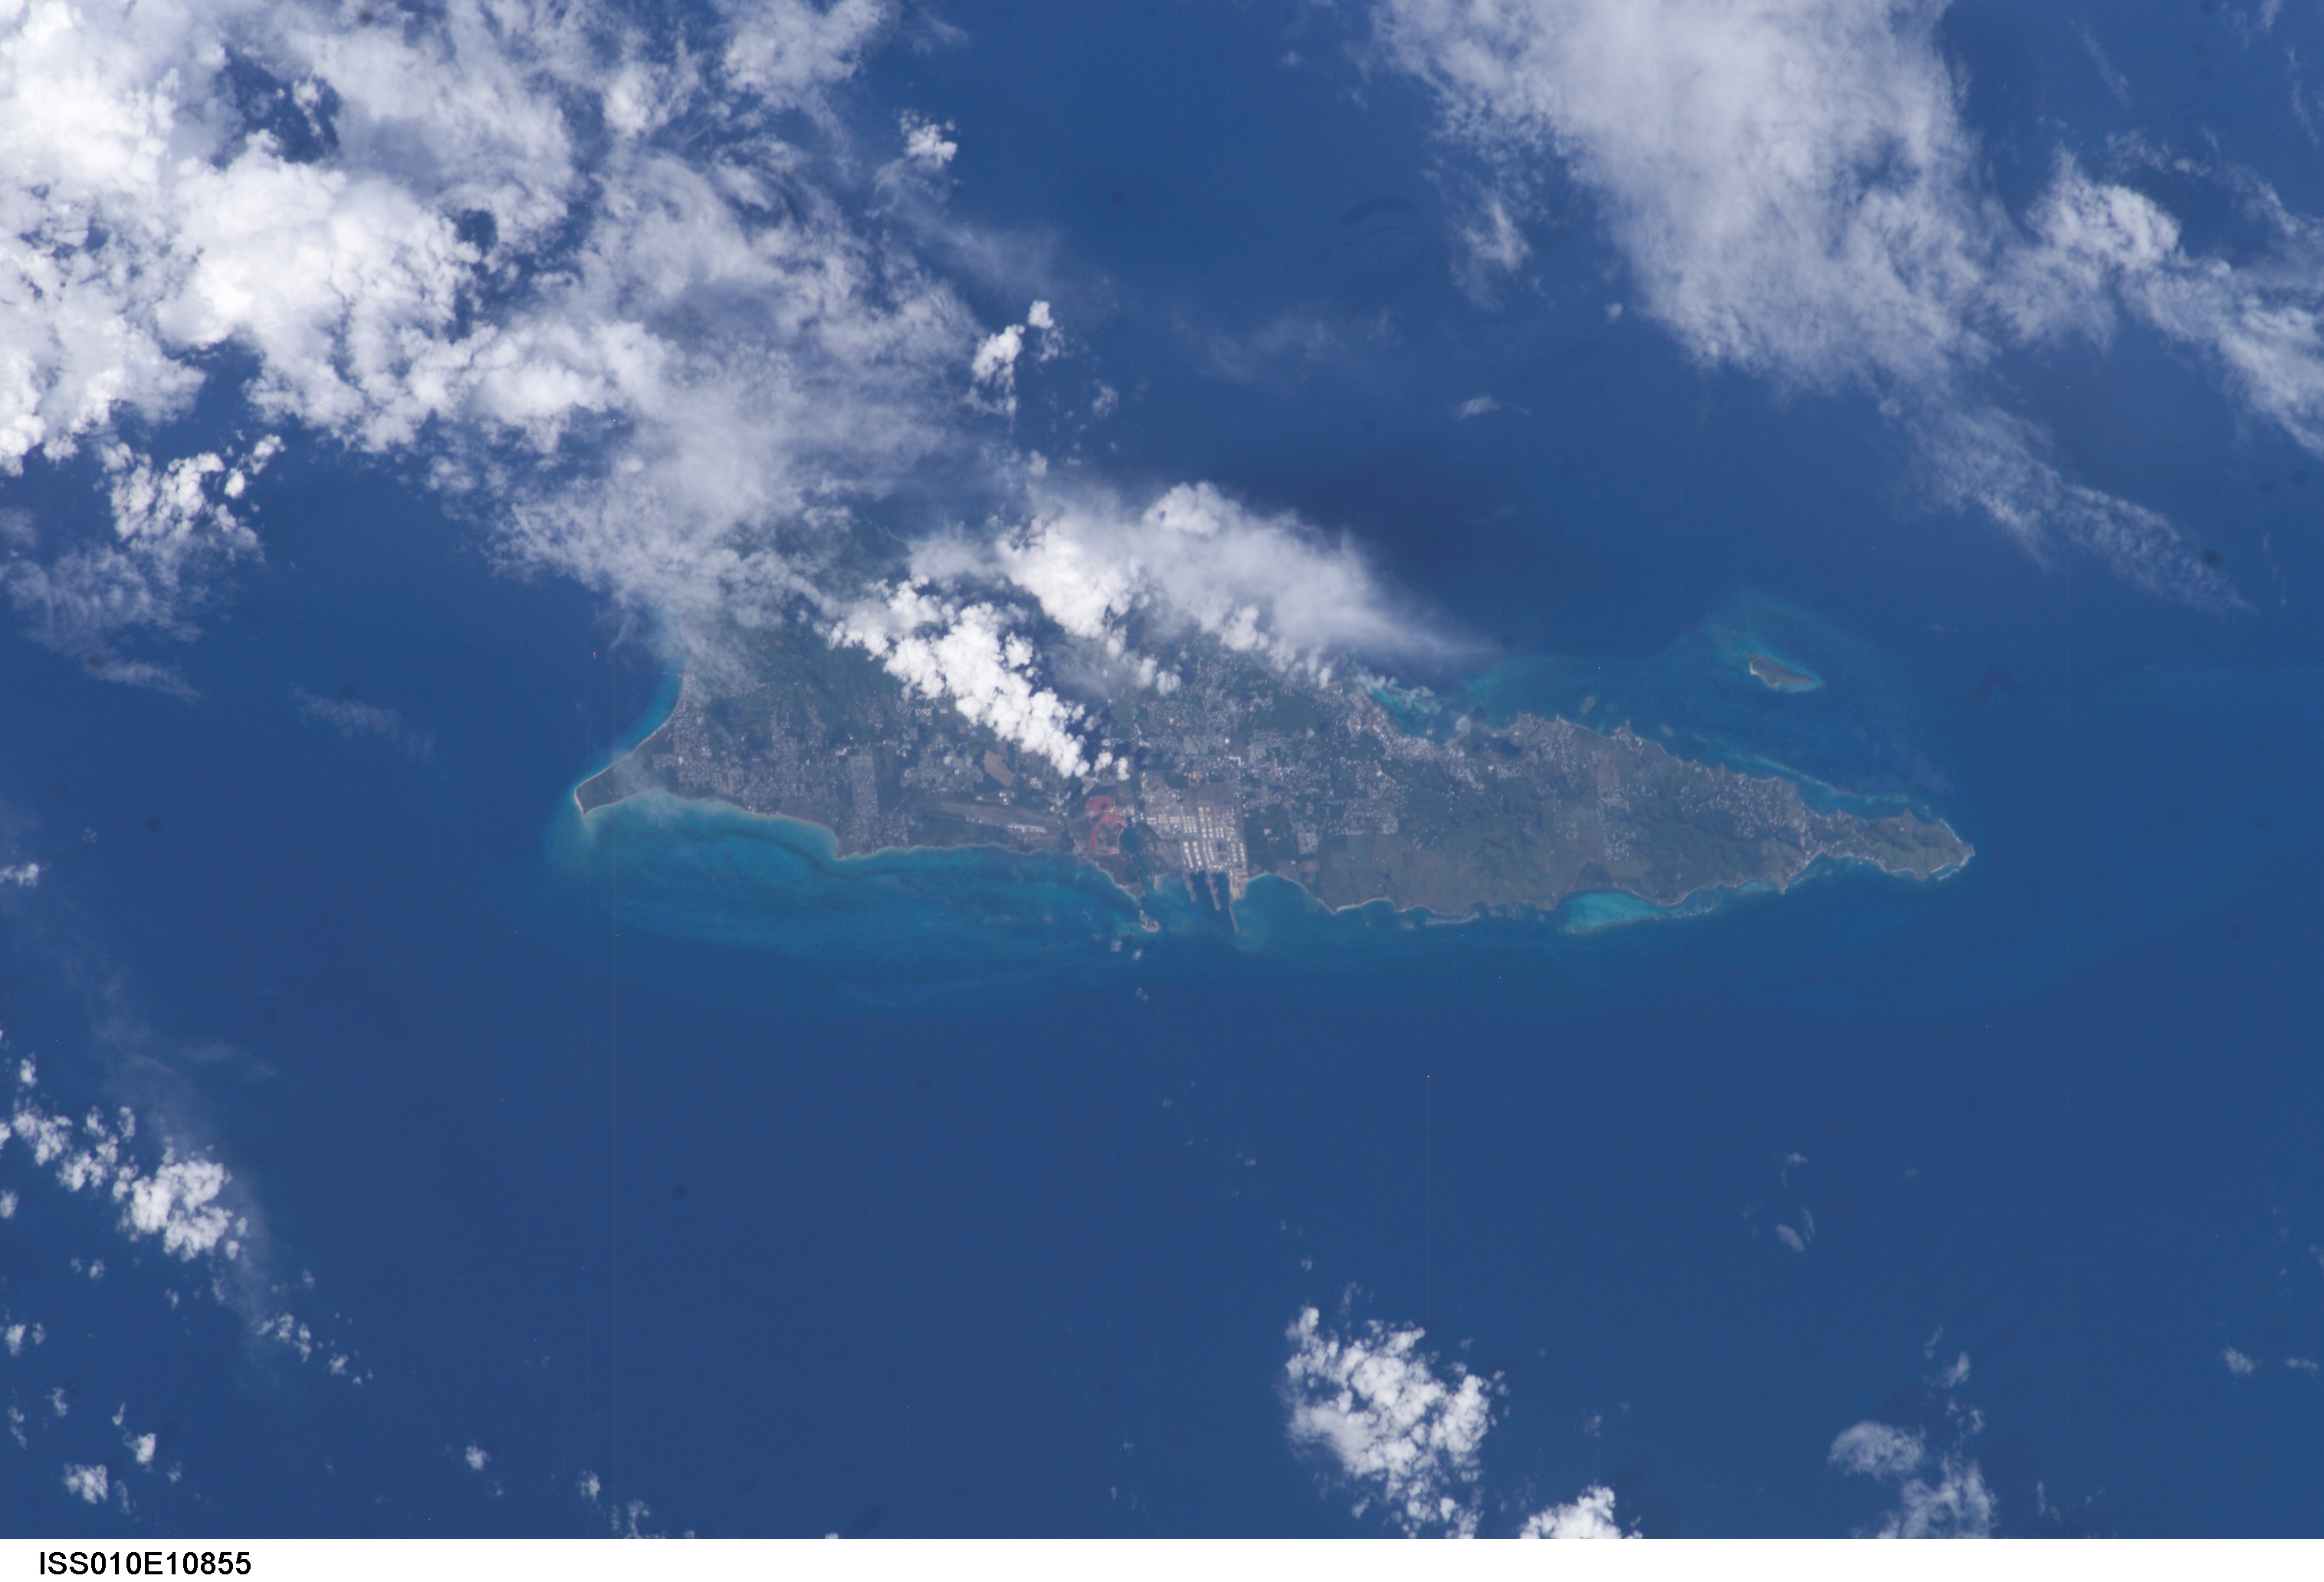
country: LESSER ANTILLES
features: SAINT CROIX, HAMILTON, AIRPORT
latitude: 17.5
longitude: -65.0
